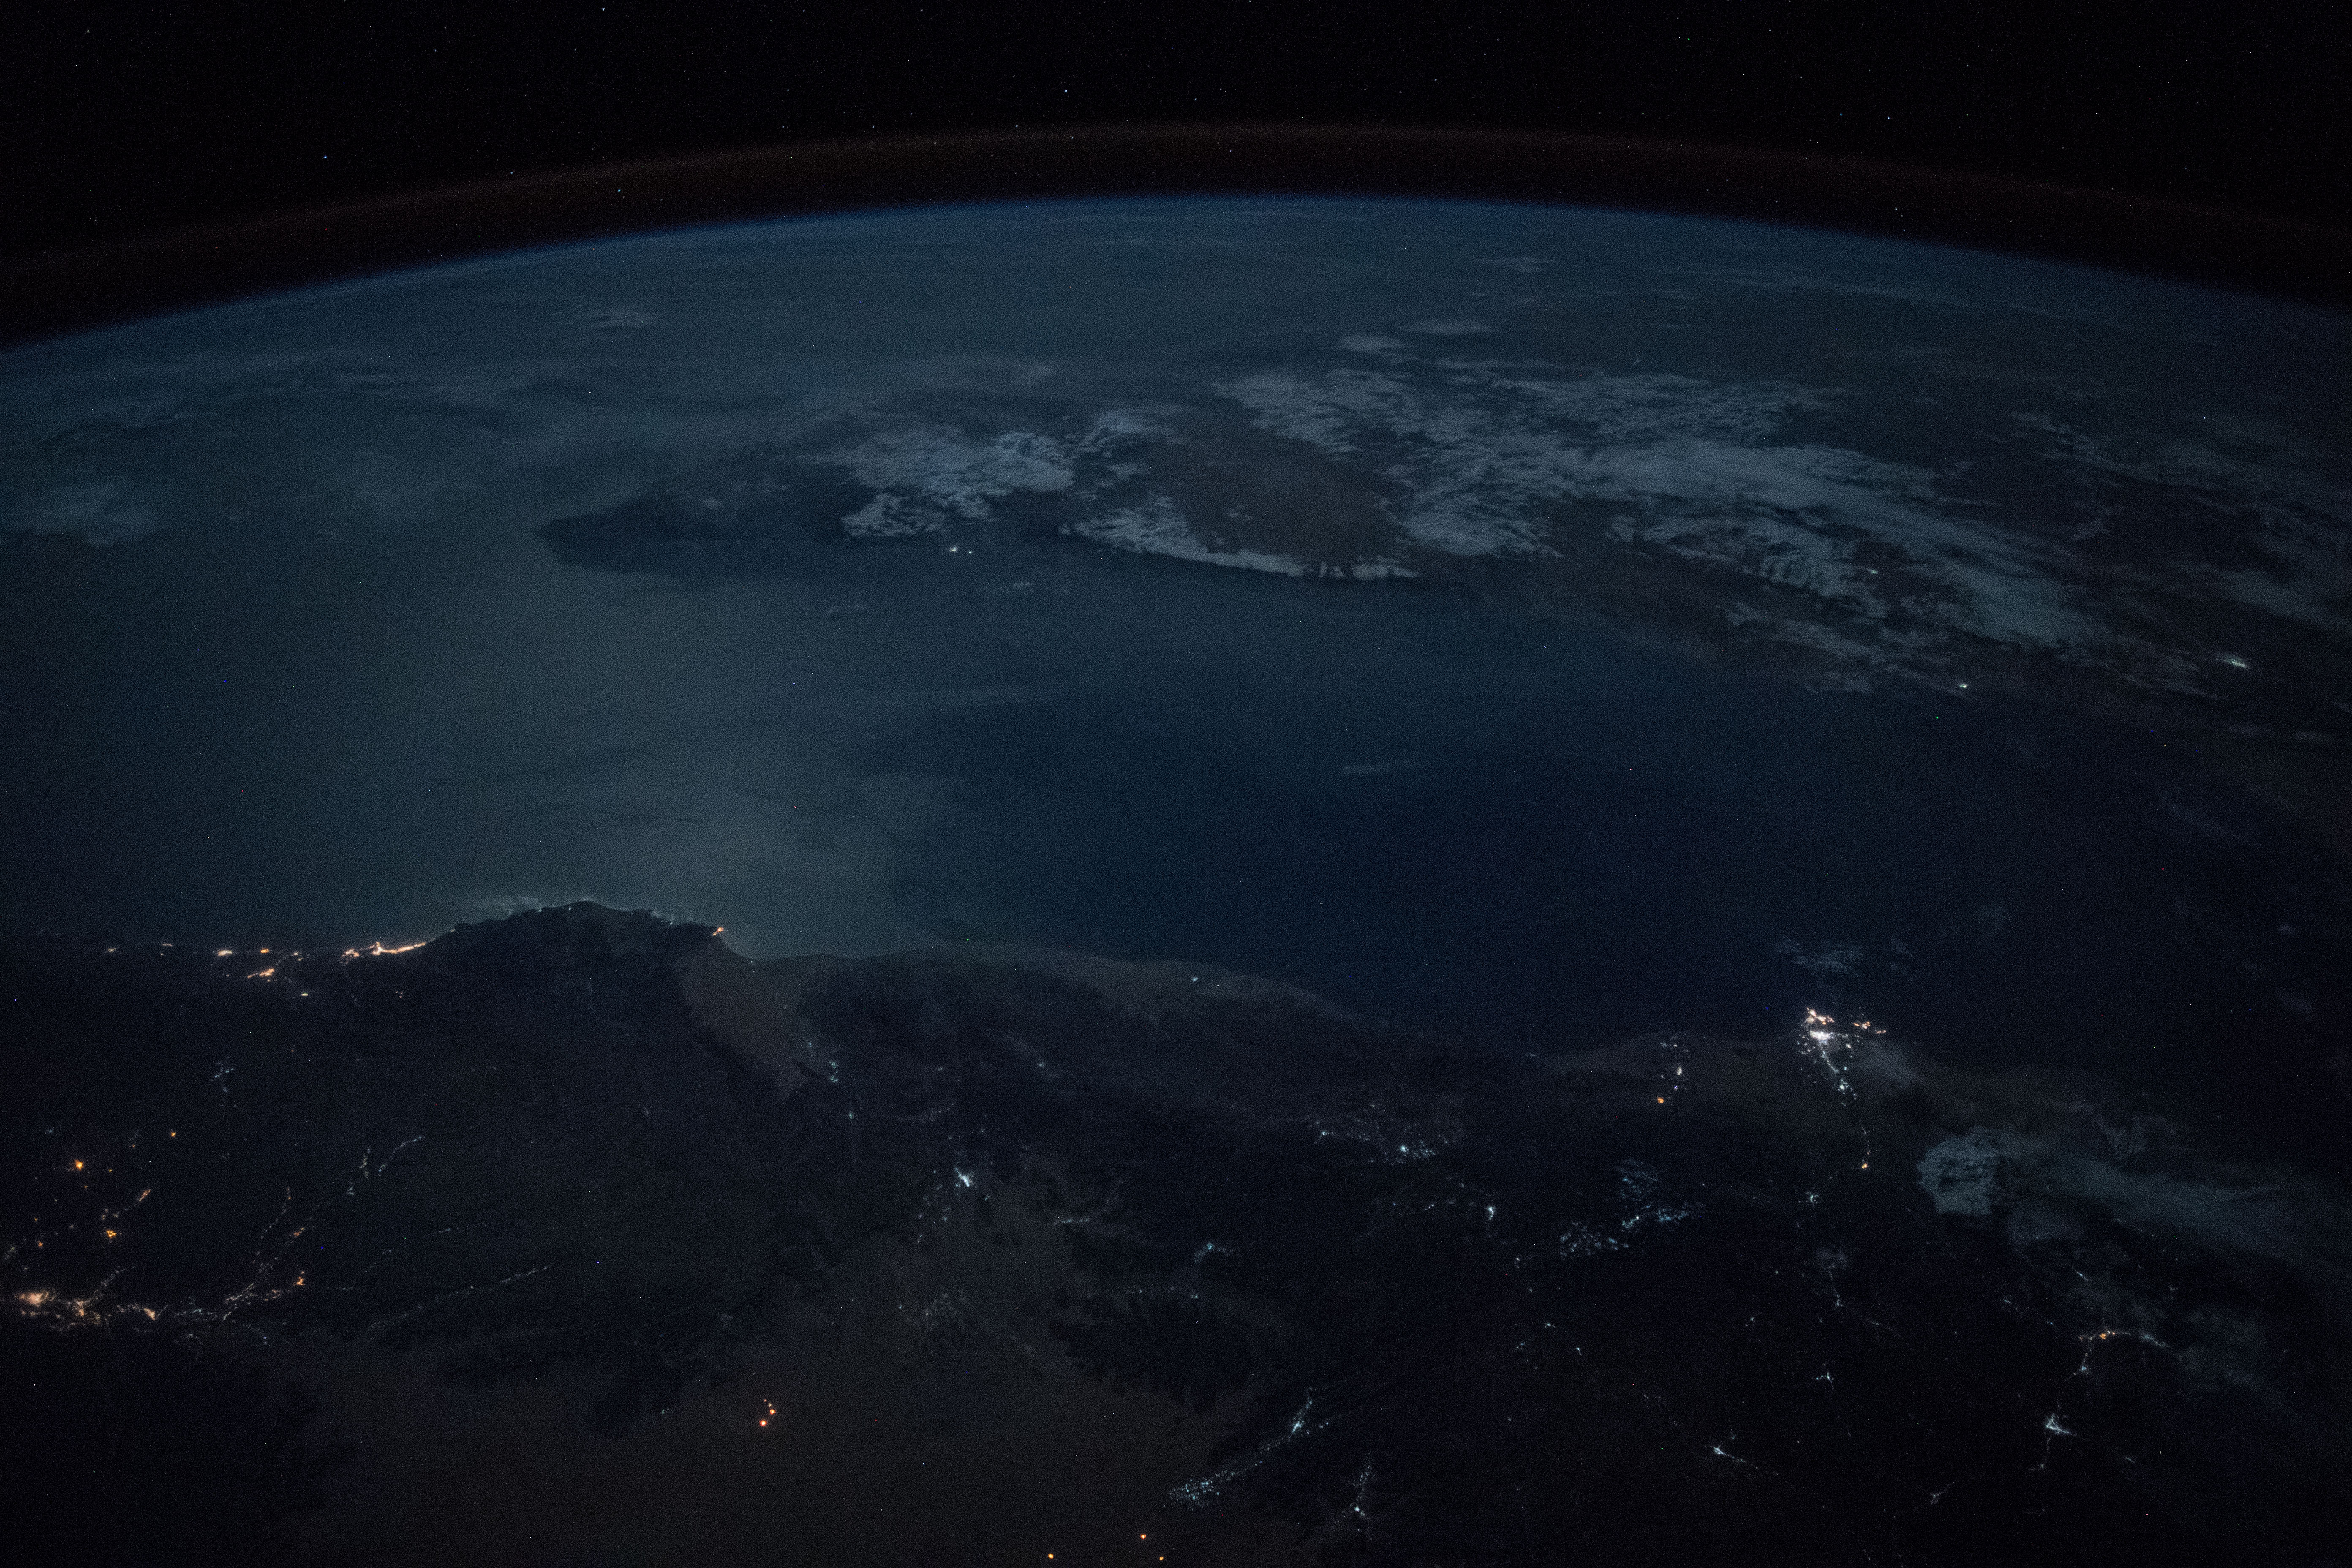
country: SOMALIA
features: OGO MOUNTAINS, COAST, GULF OF ADEN, NIGHT, EARTH LIMB
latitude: 12.5
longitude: 47.7
